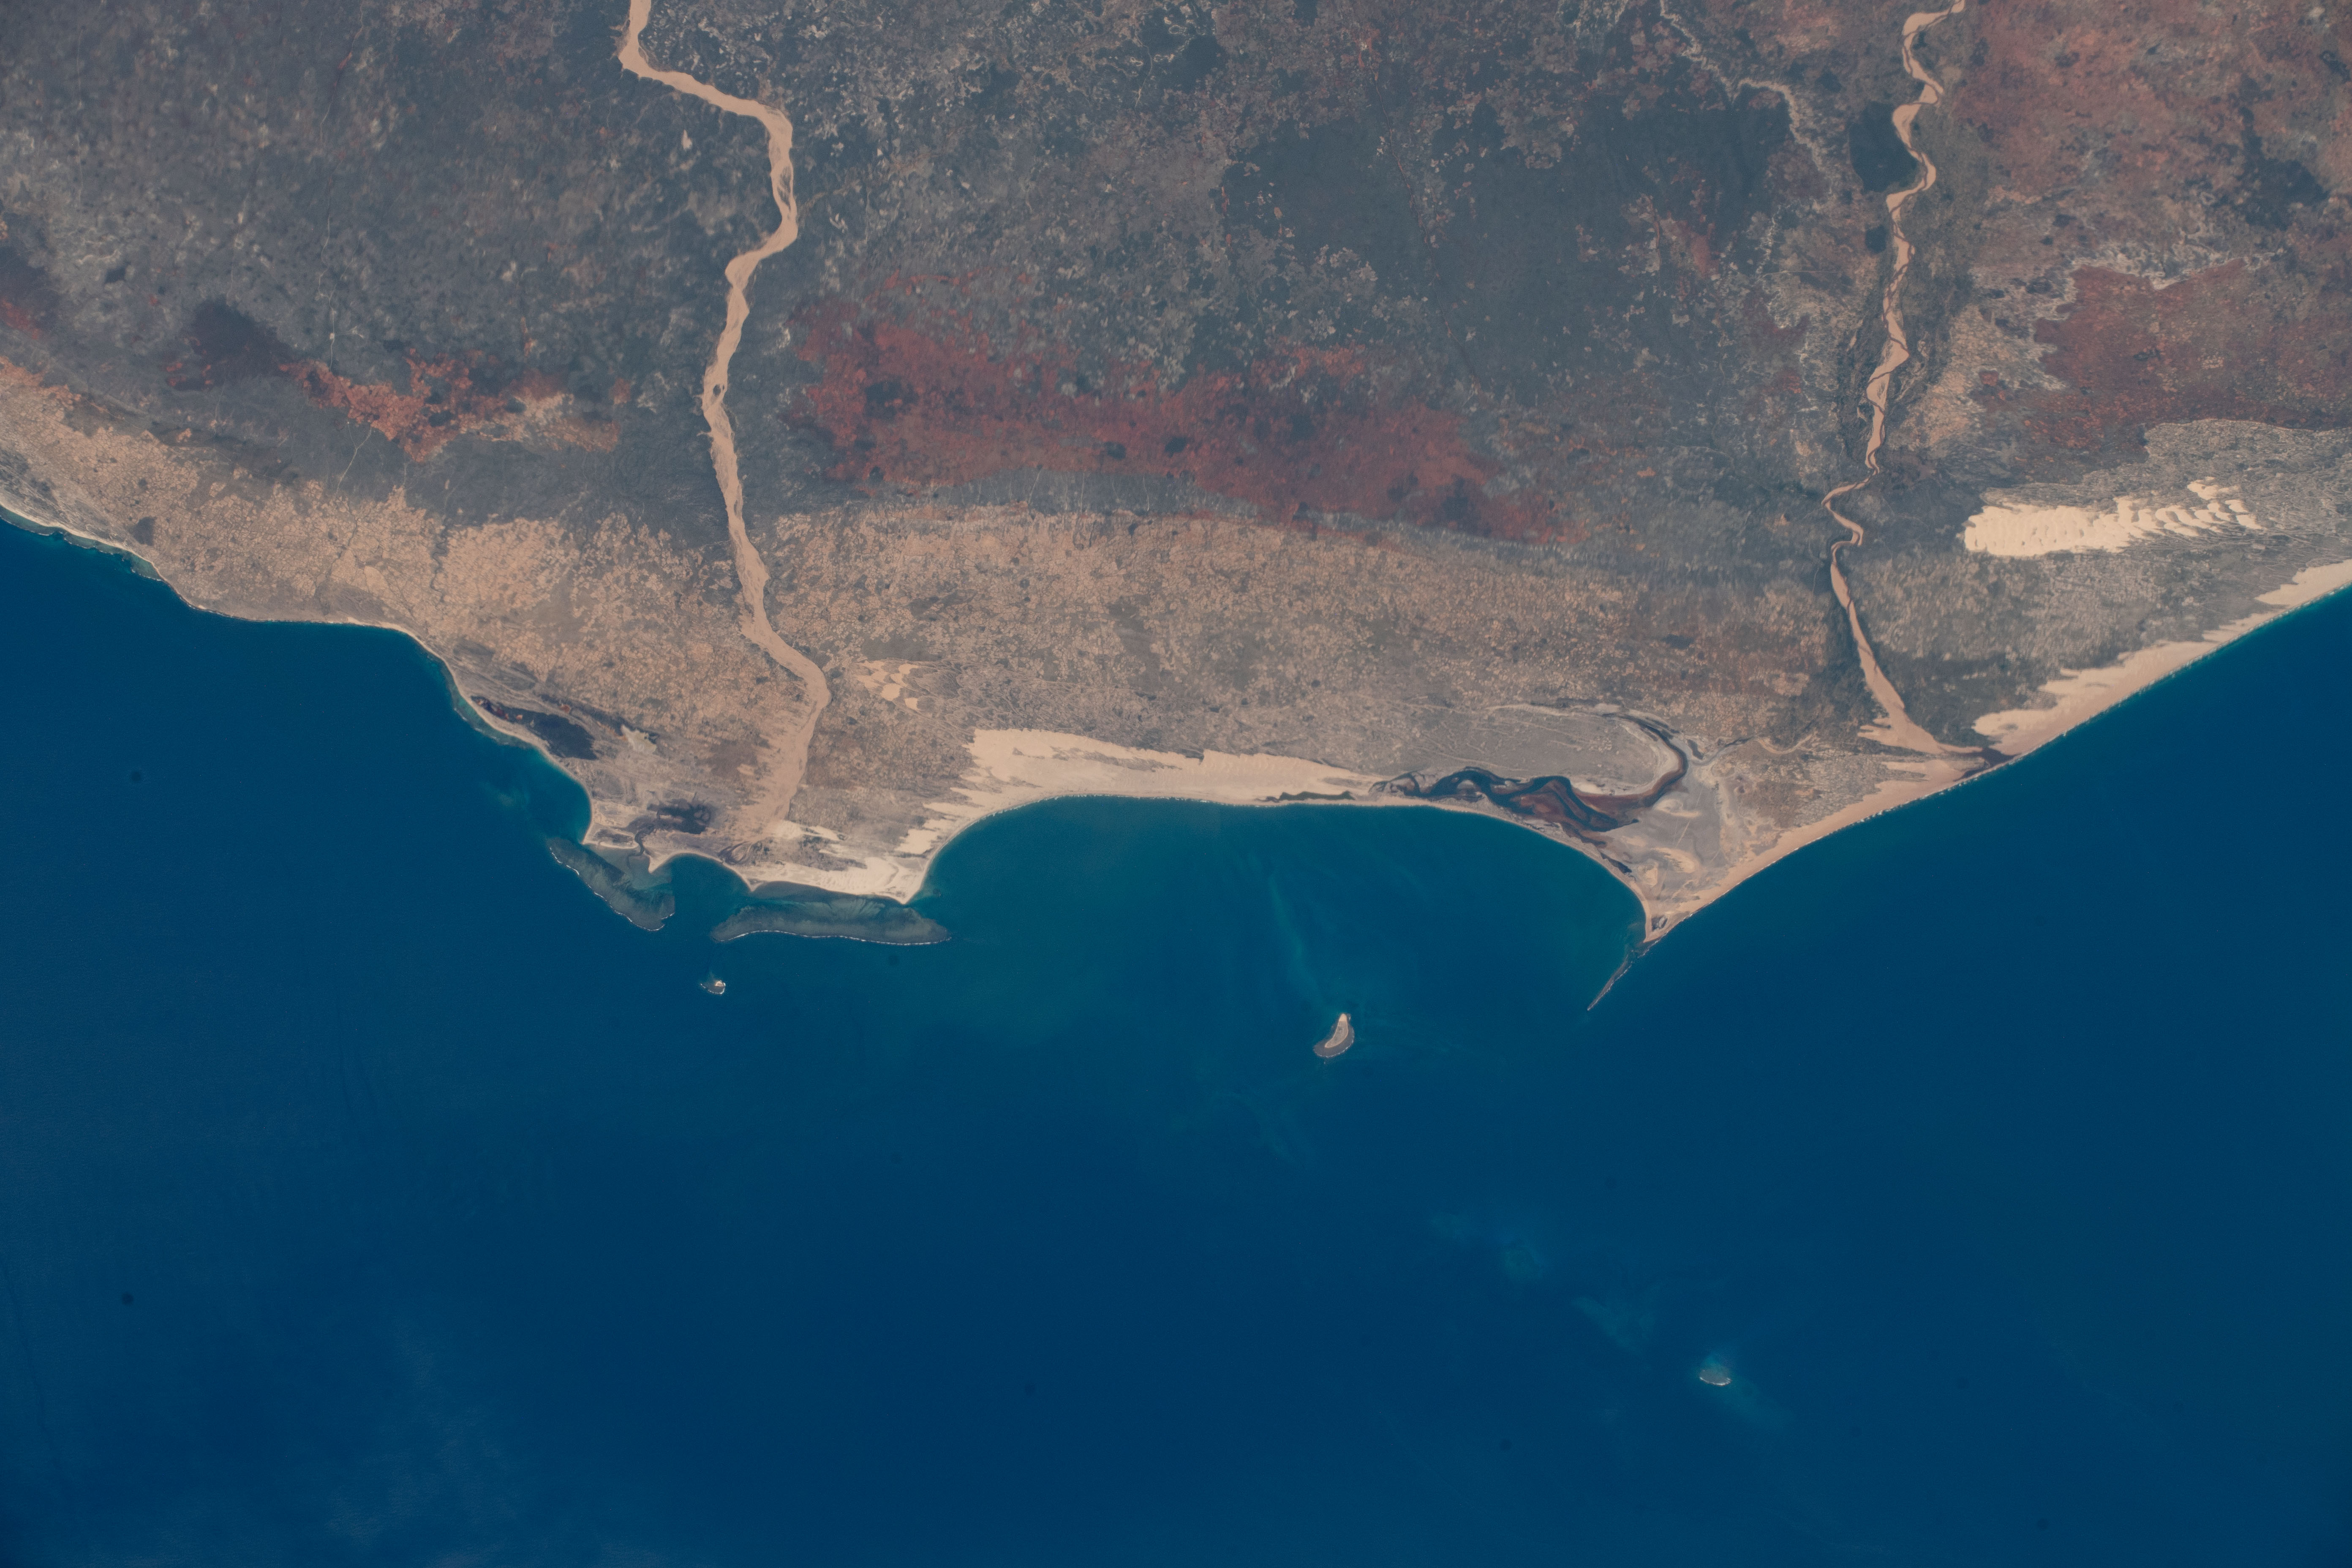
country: MADAGASCAR
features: LINTA RIVER, MENARANDRA RIVER
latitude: -25.1
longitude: 44.3
